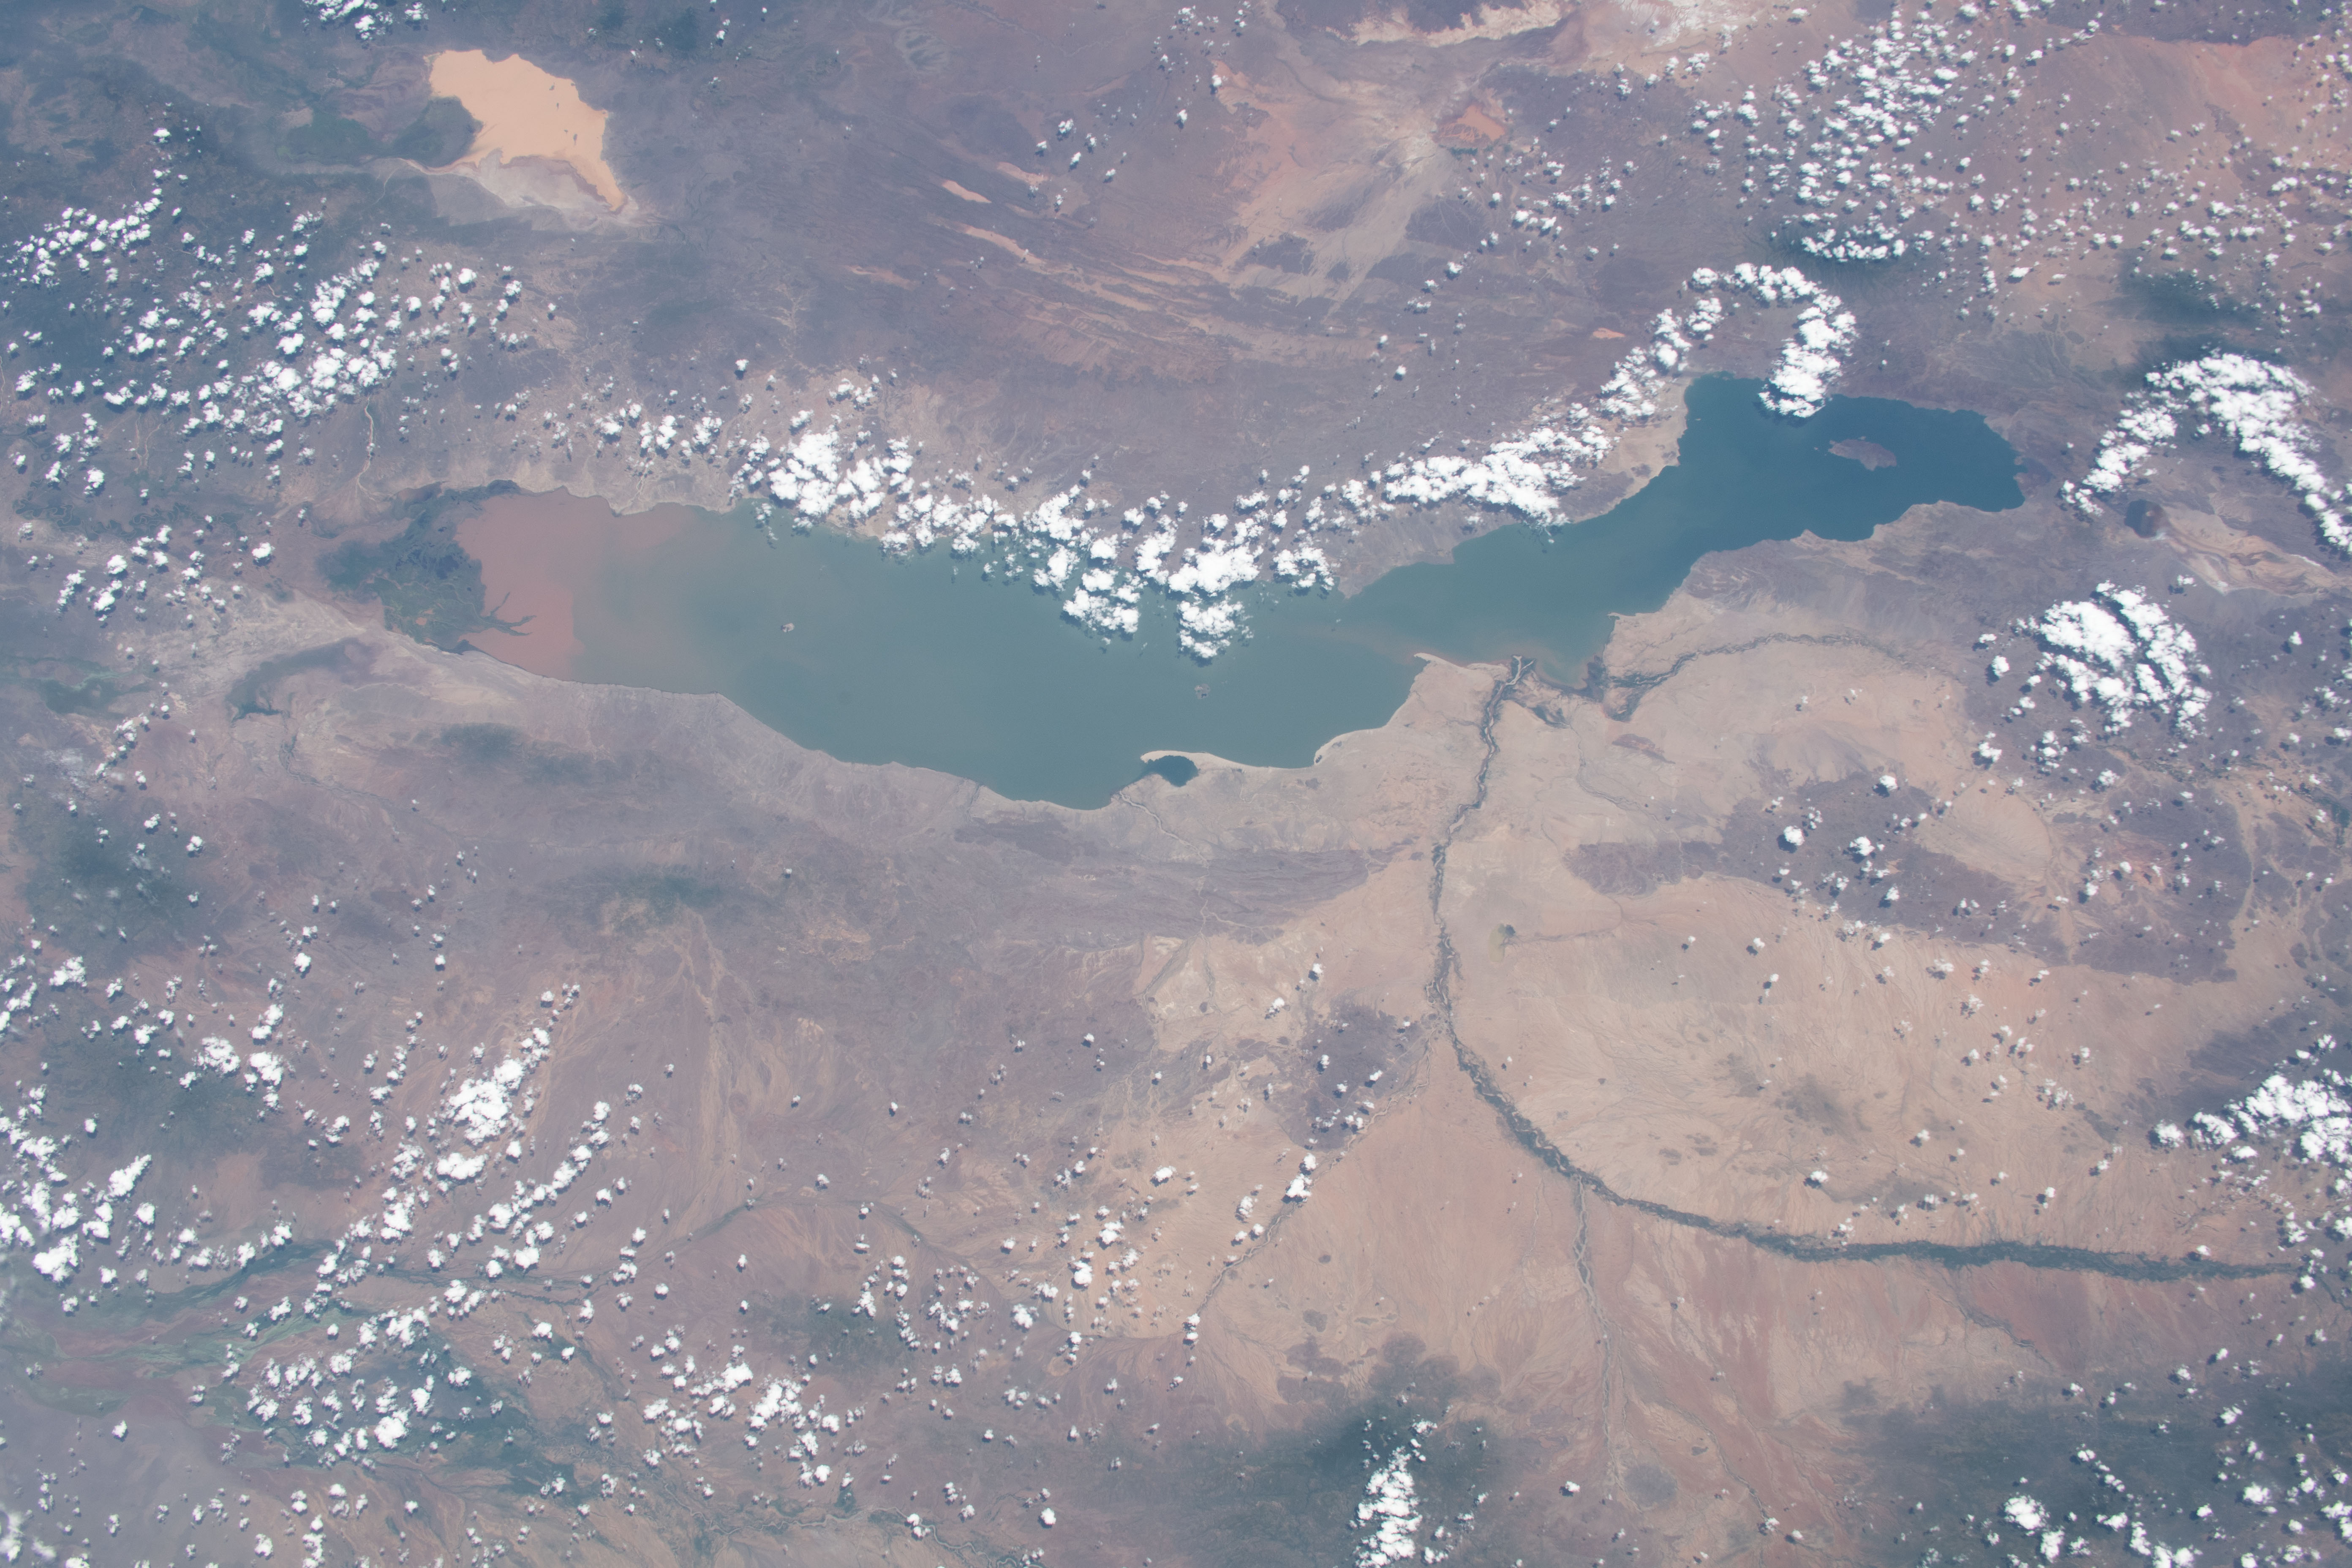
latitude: 3.5
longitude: 35.5
